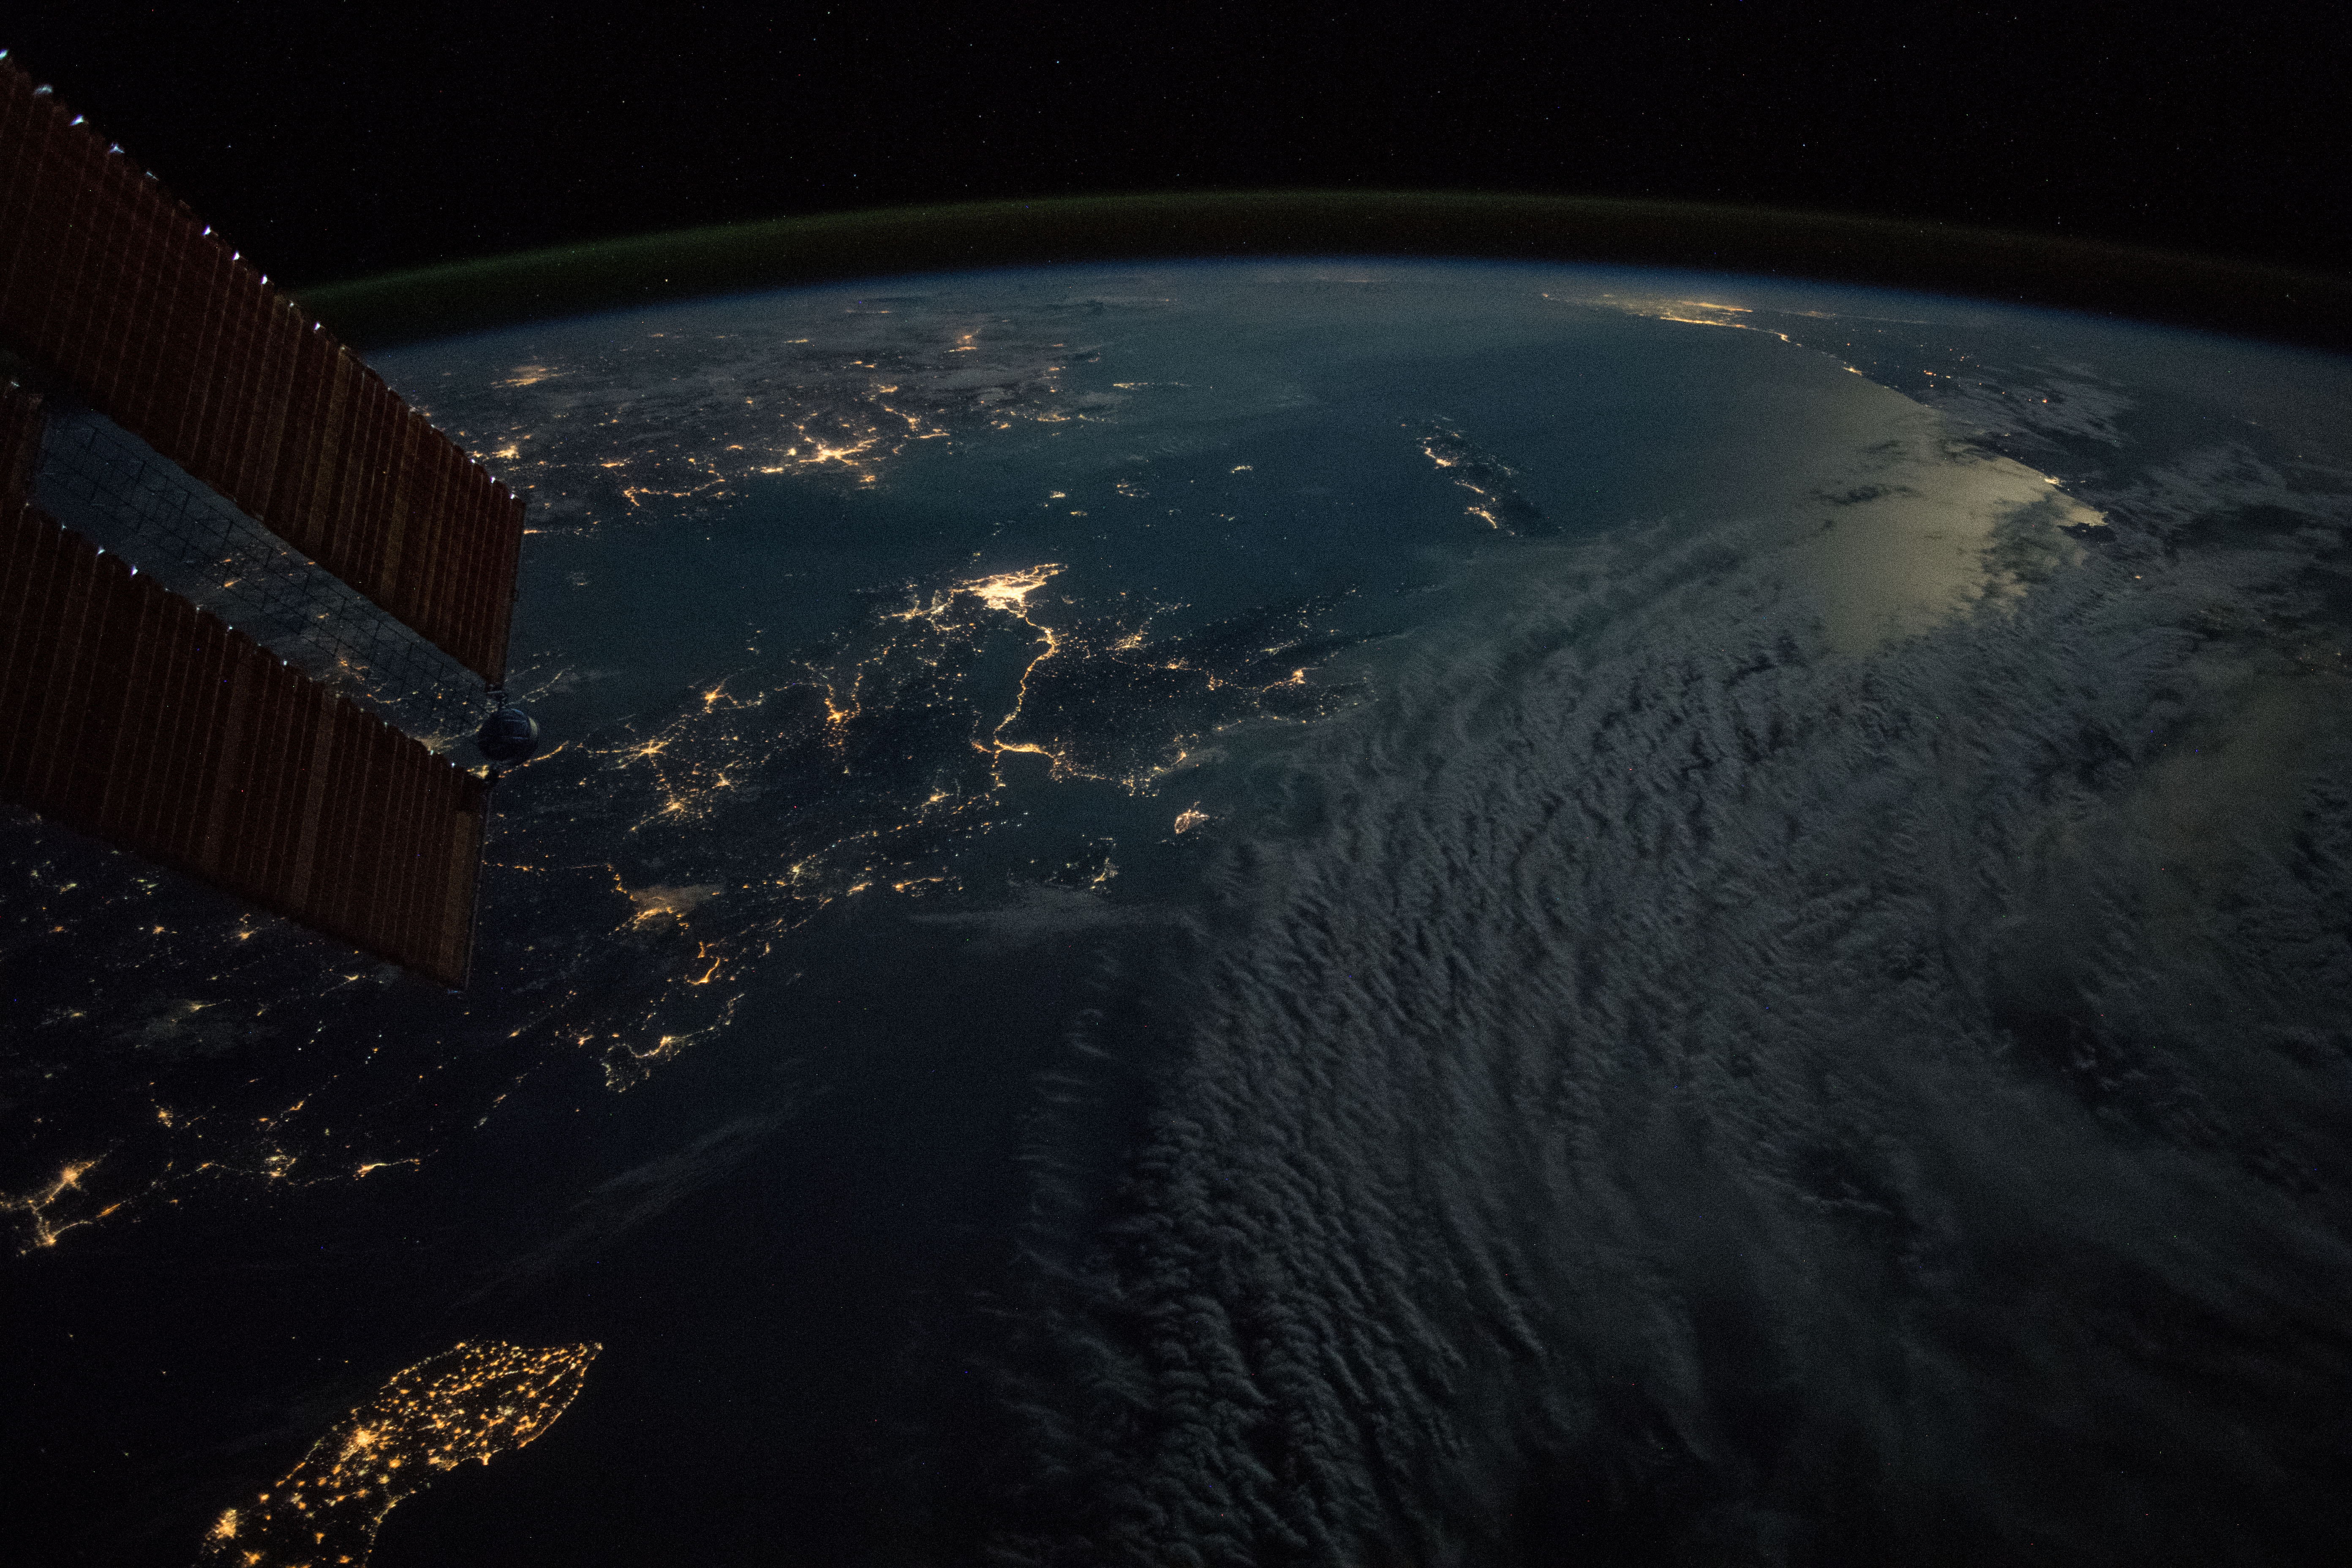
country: GREECE
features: ZAKINTHOS CITY, IONIAN SEA, IONIAN ISLANDS, POTRI ISLAND, KYPARISSIA CITY, KALAMATA CITY, ATHENS CITY
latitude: 37.4
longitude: 21.2
